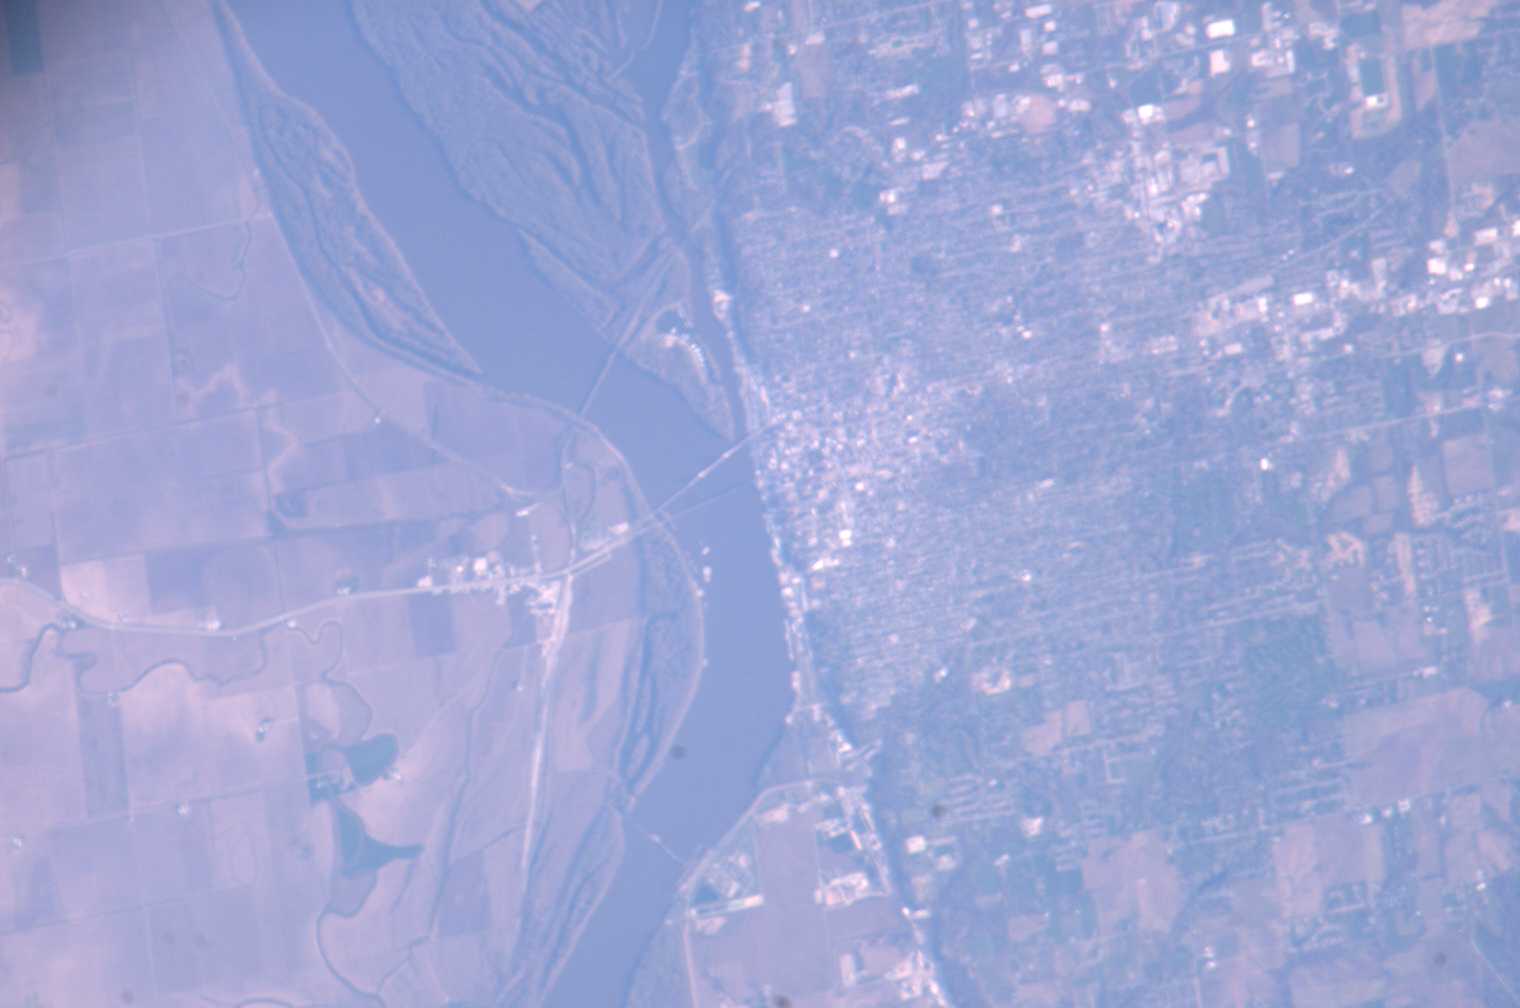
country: USA-ILLINOIS
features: QUINCY, MISSISSIPPI RIVER
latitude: 39.9
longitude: -91.4
